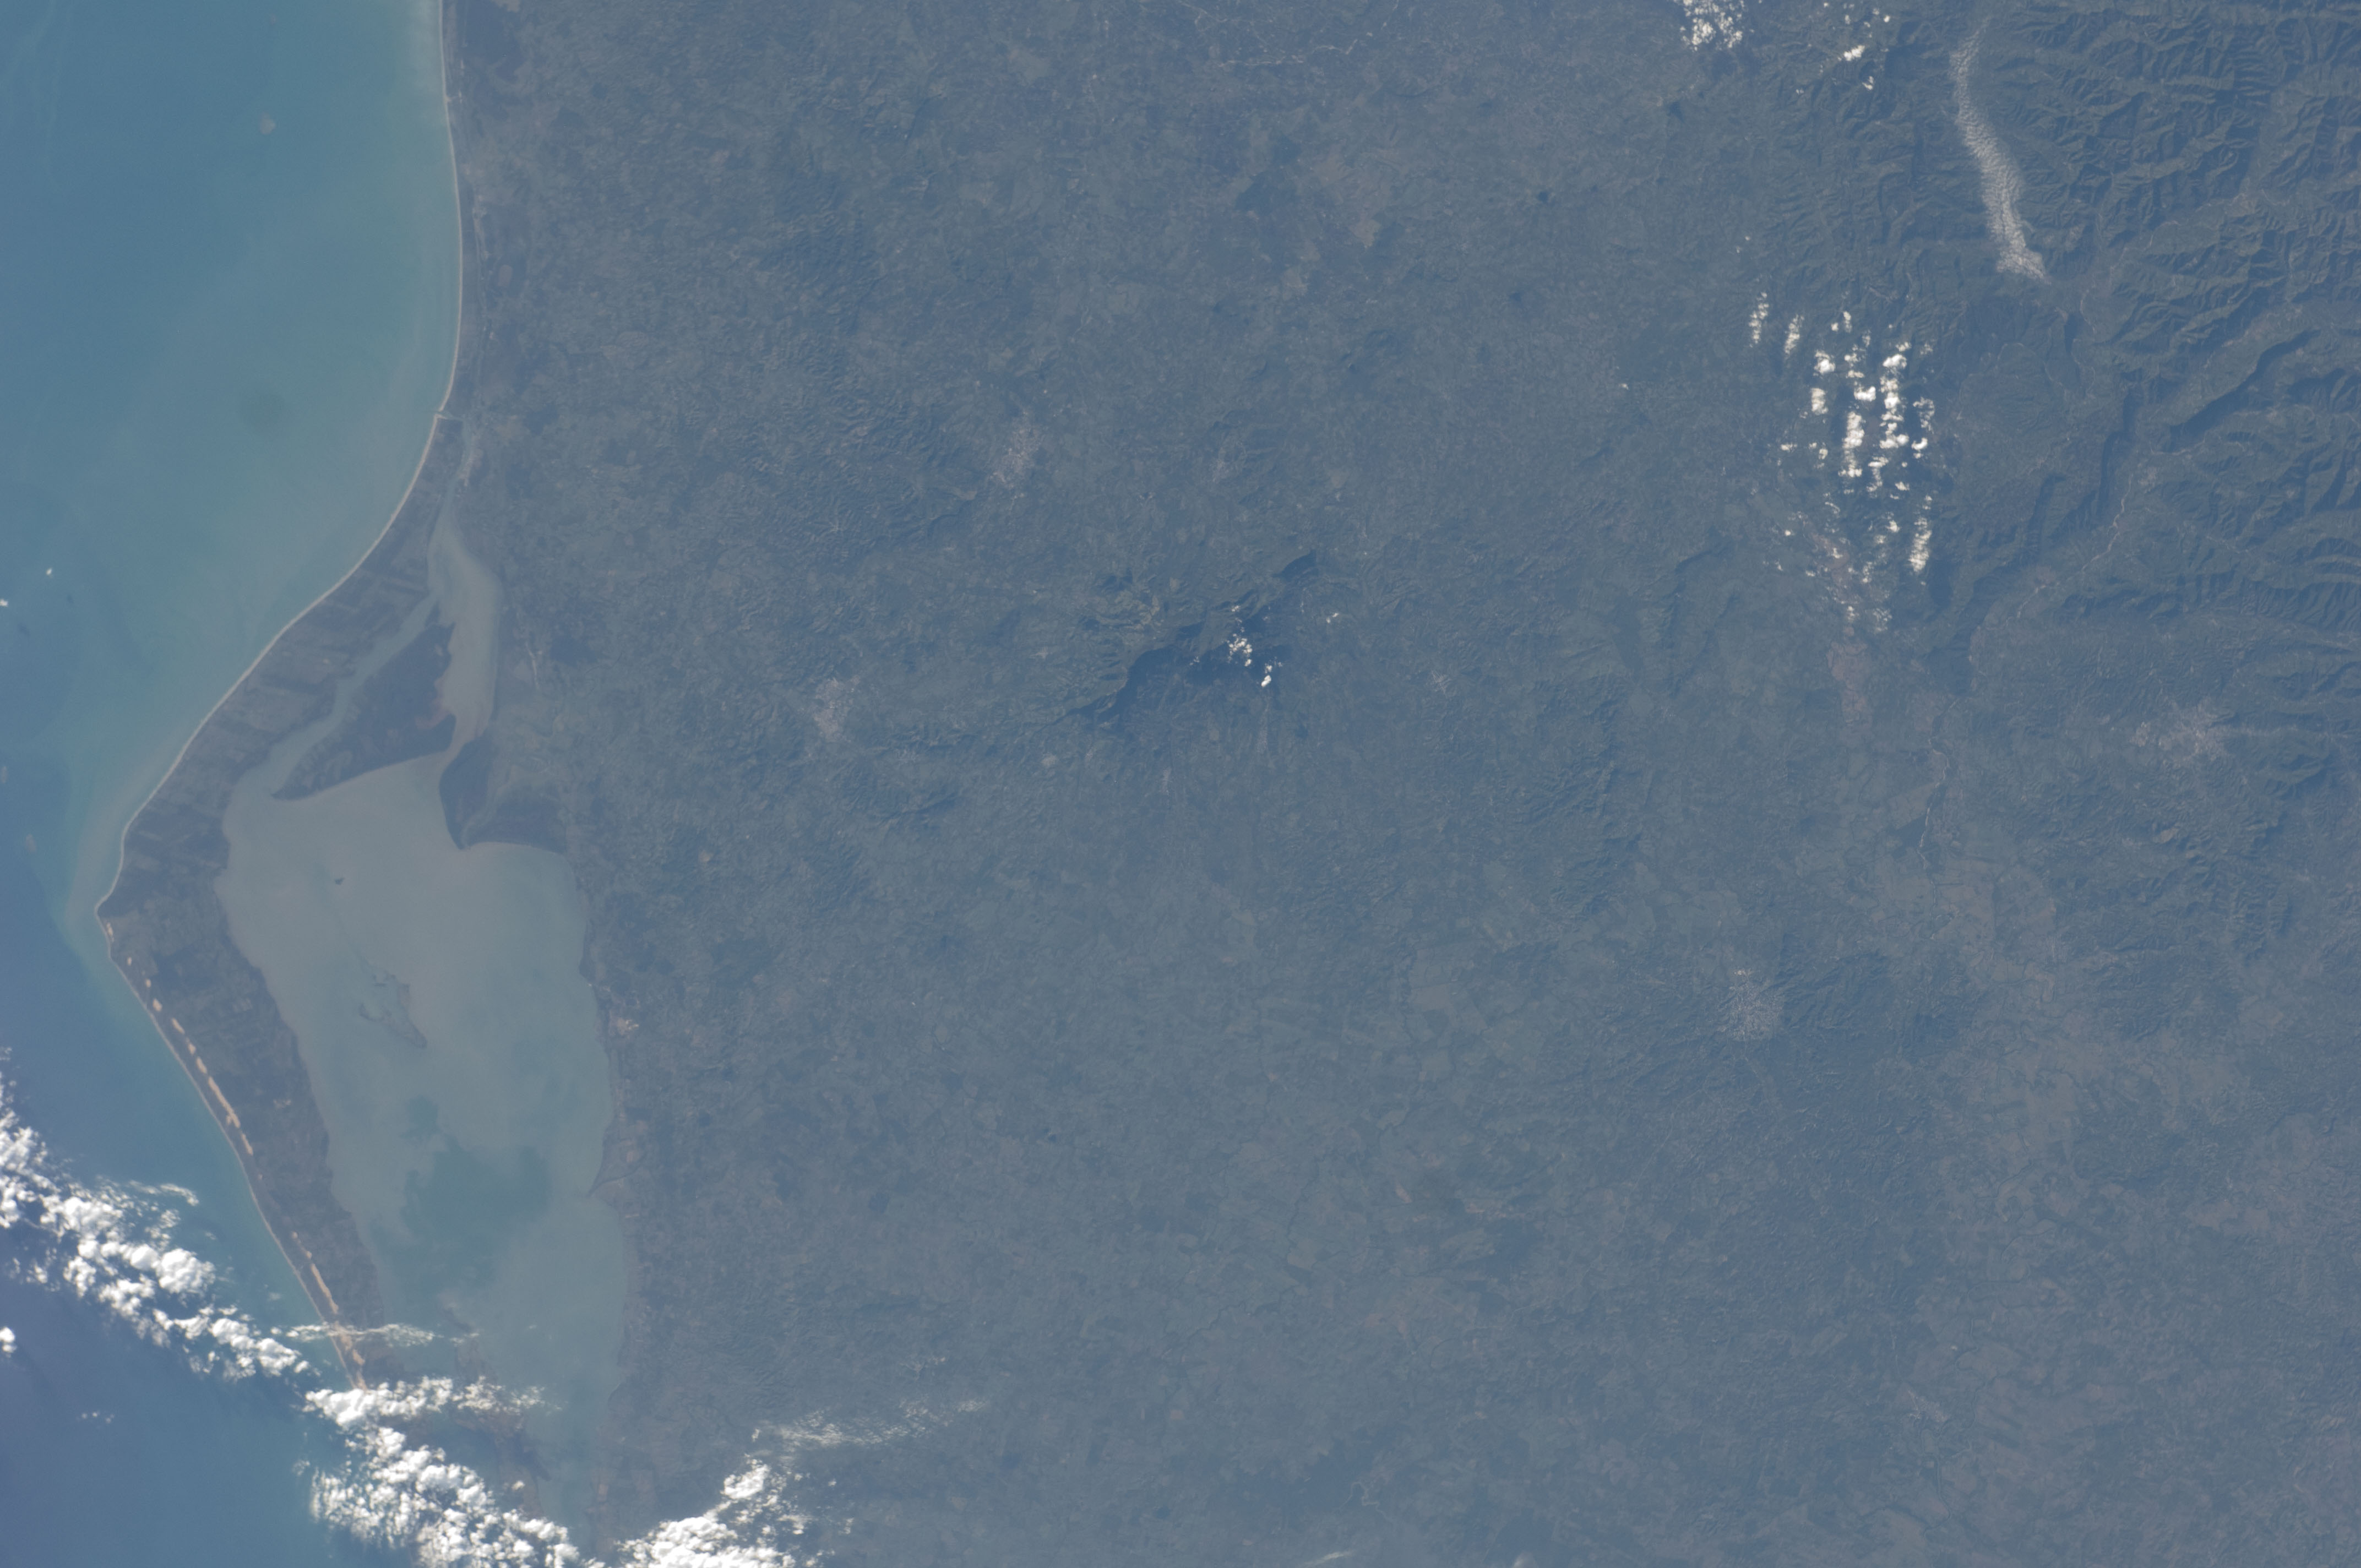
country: MEXICO
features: HAZE, LAG. TAMIAHUA
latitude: 21.5
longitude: -98.0
